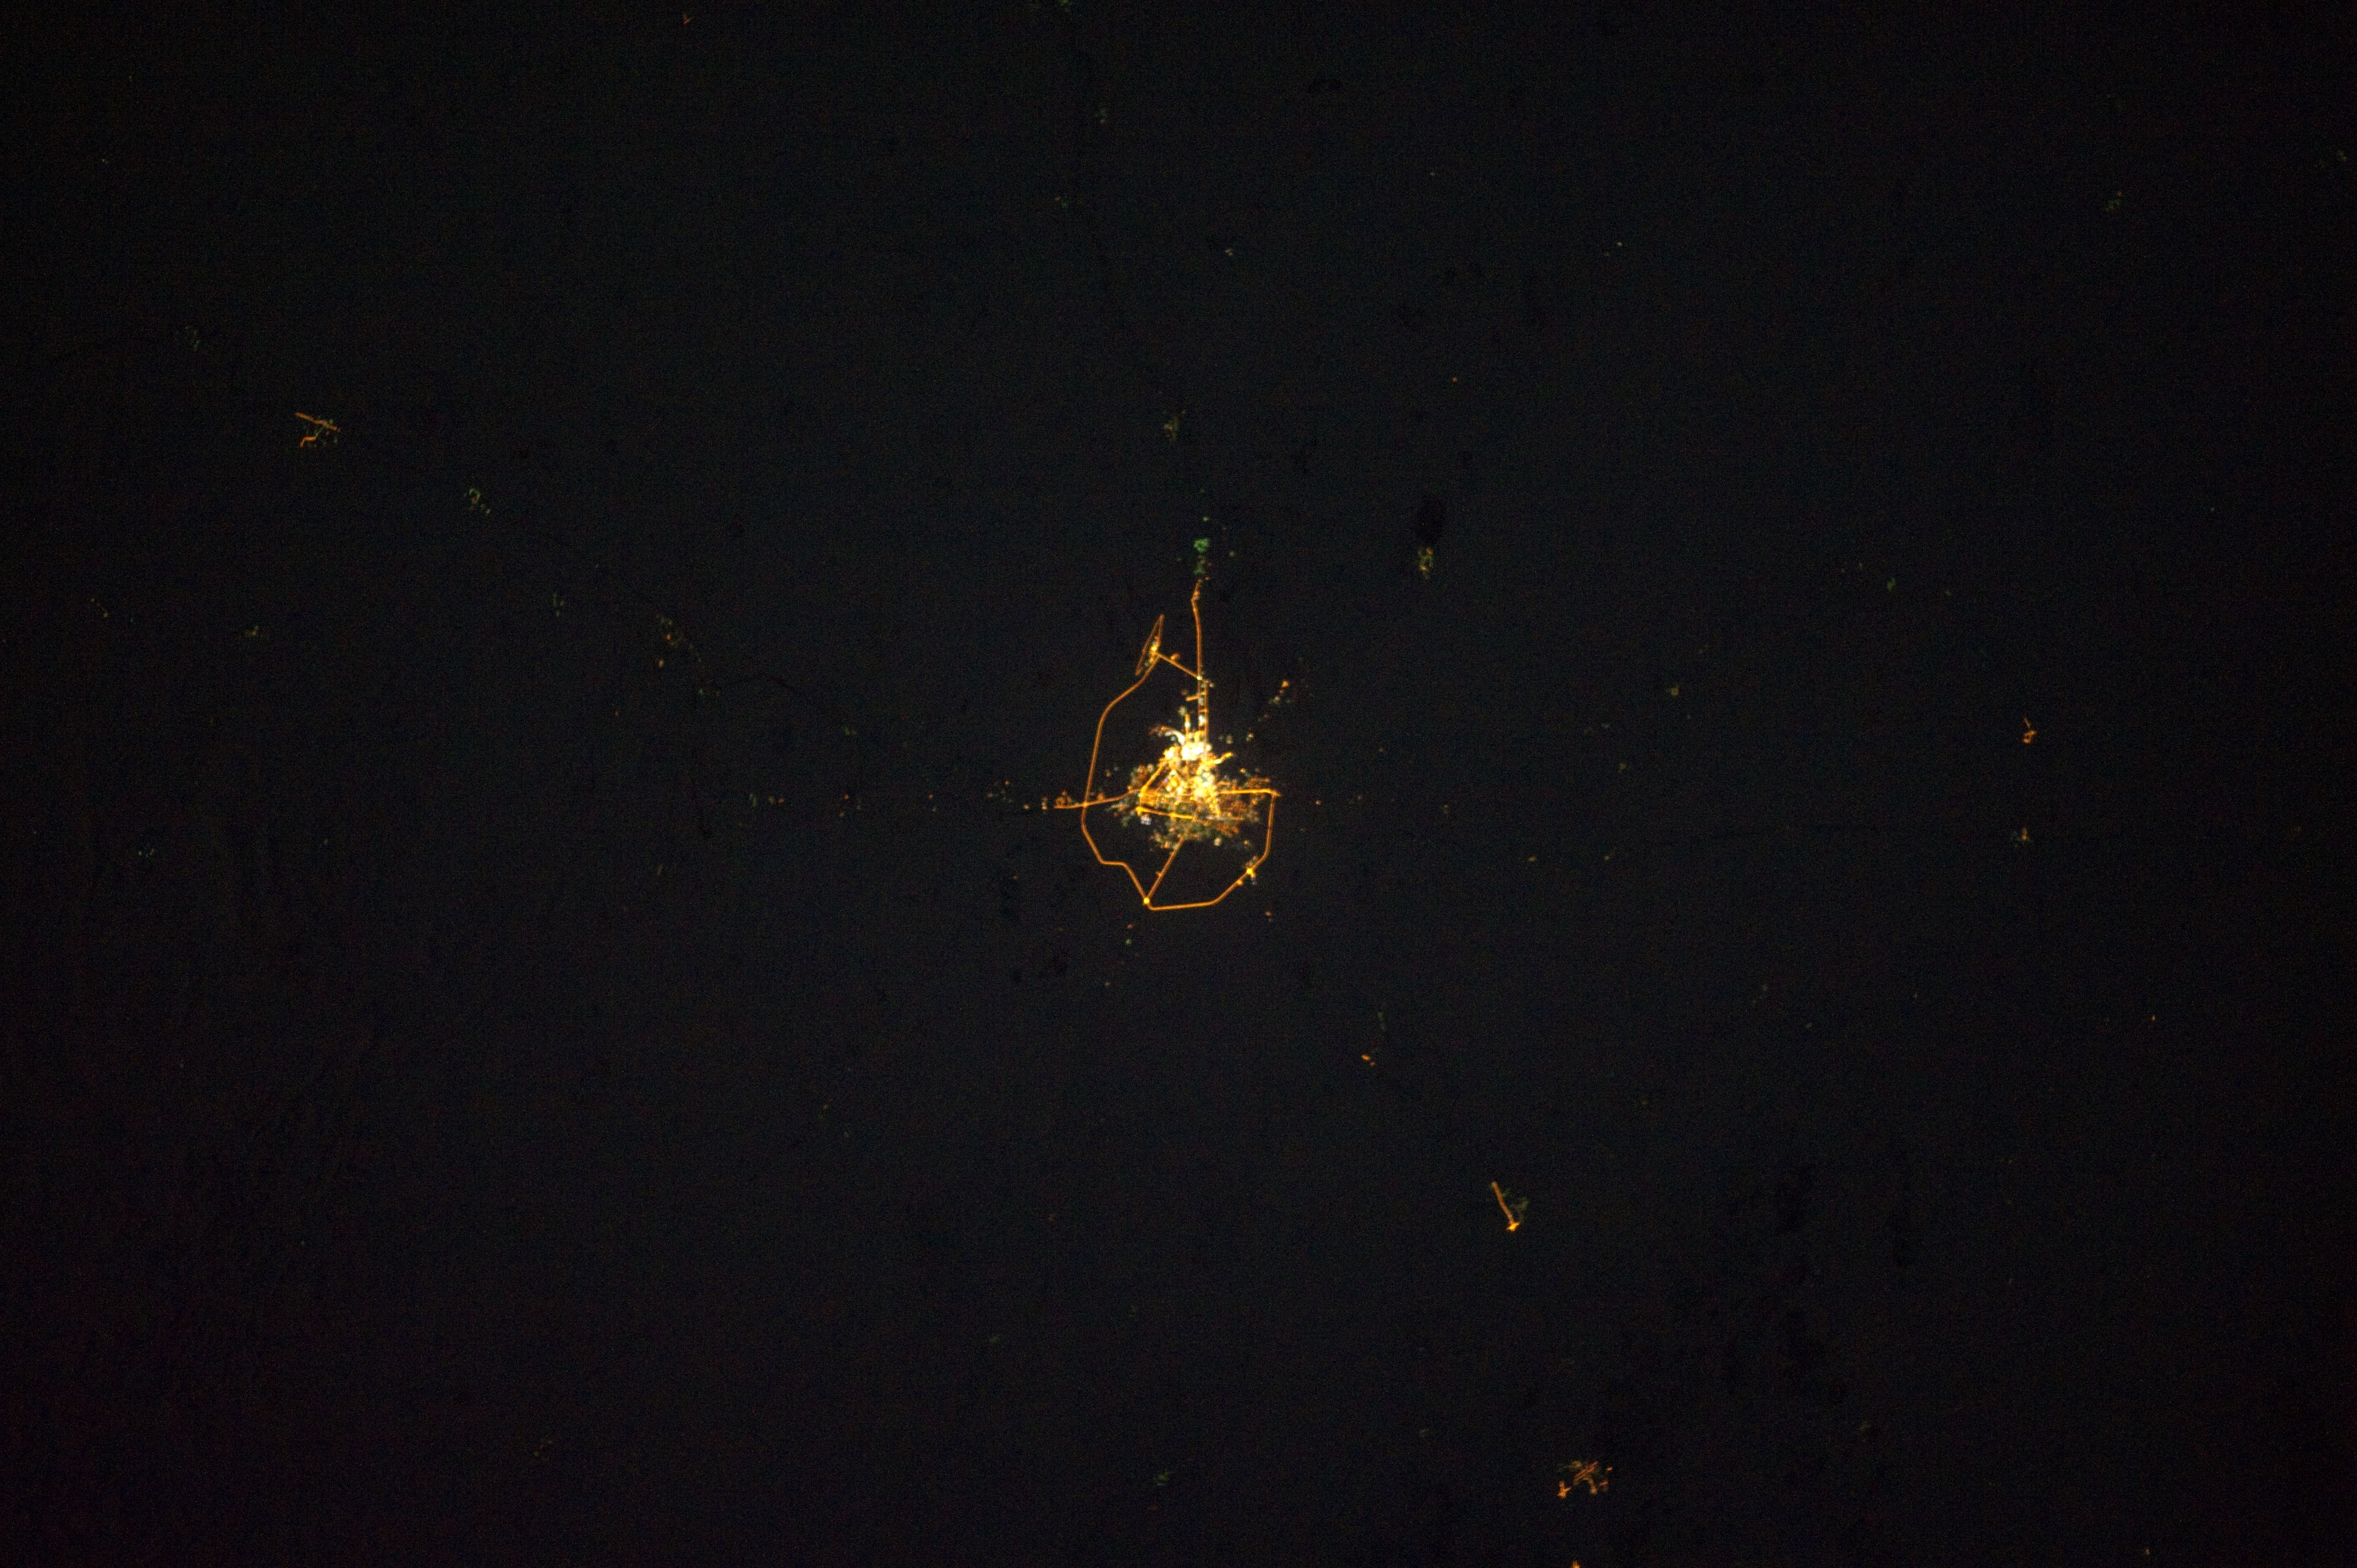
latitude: 51.2
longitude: 71.4
